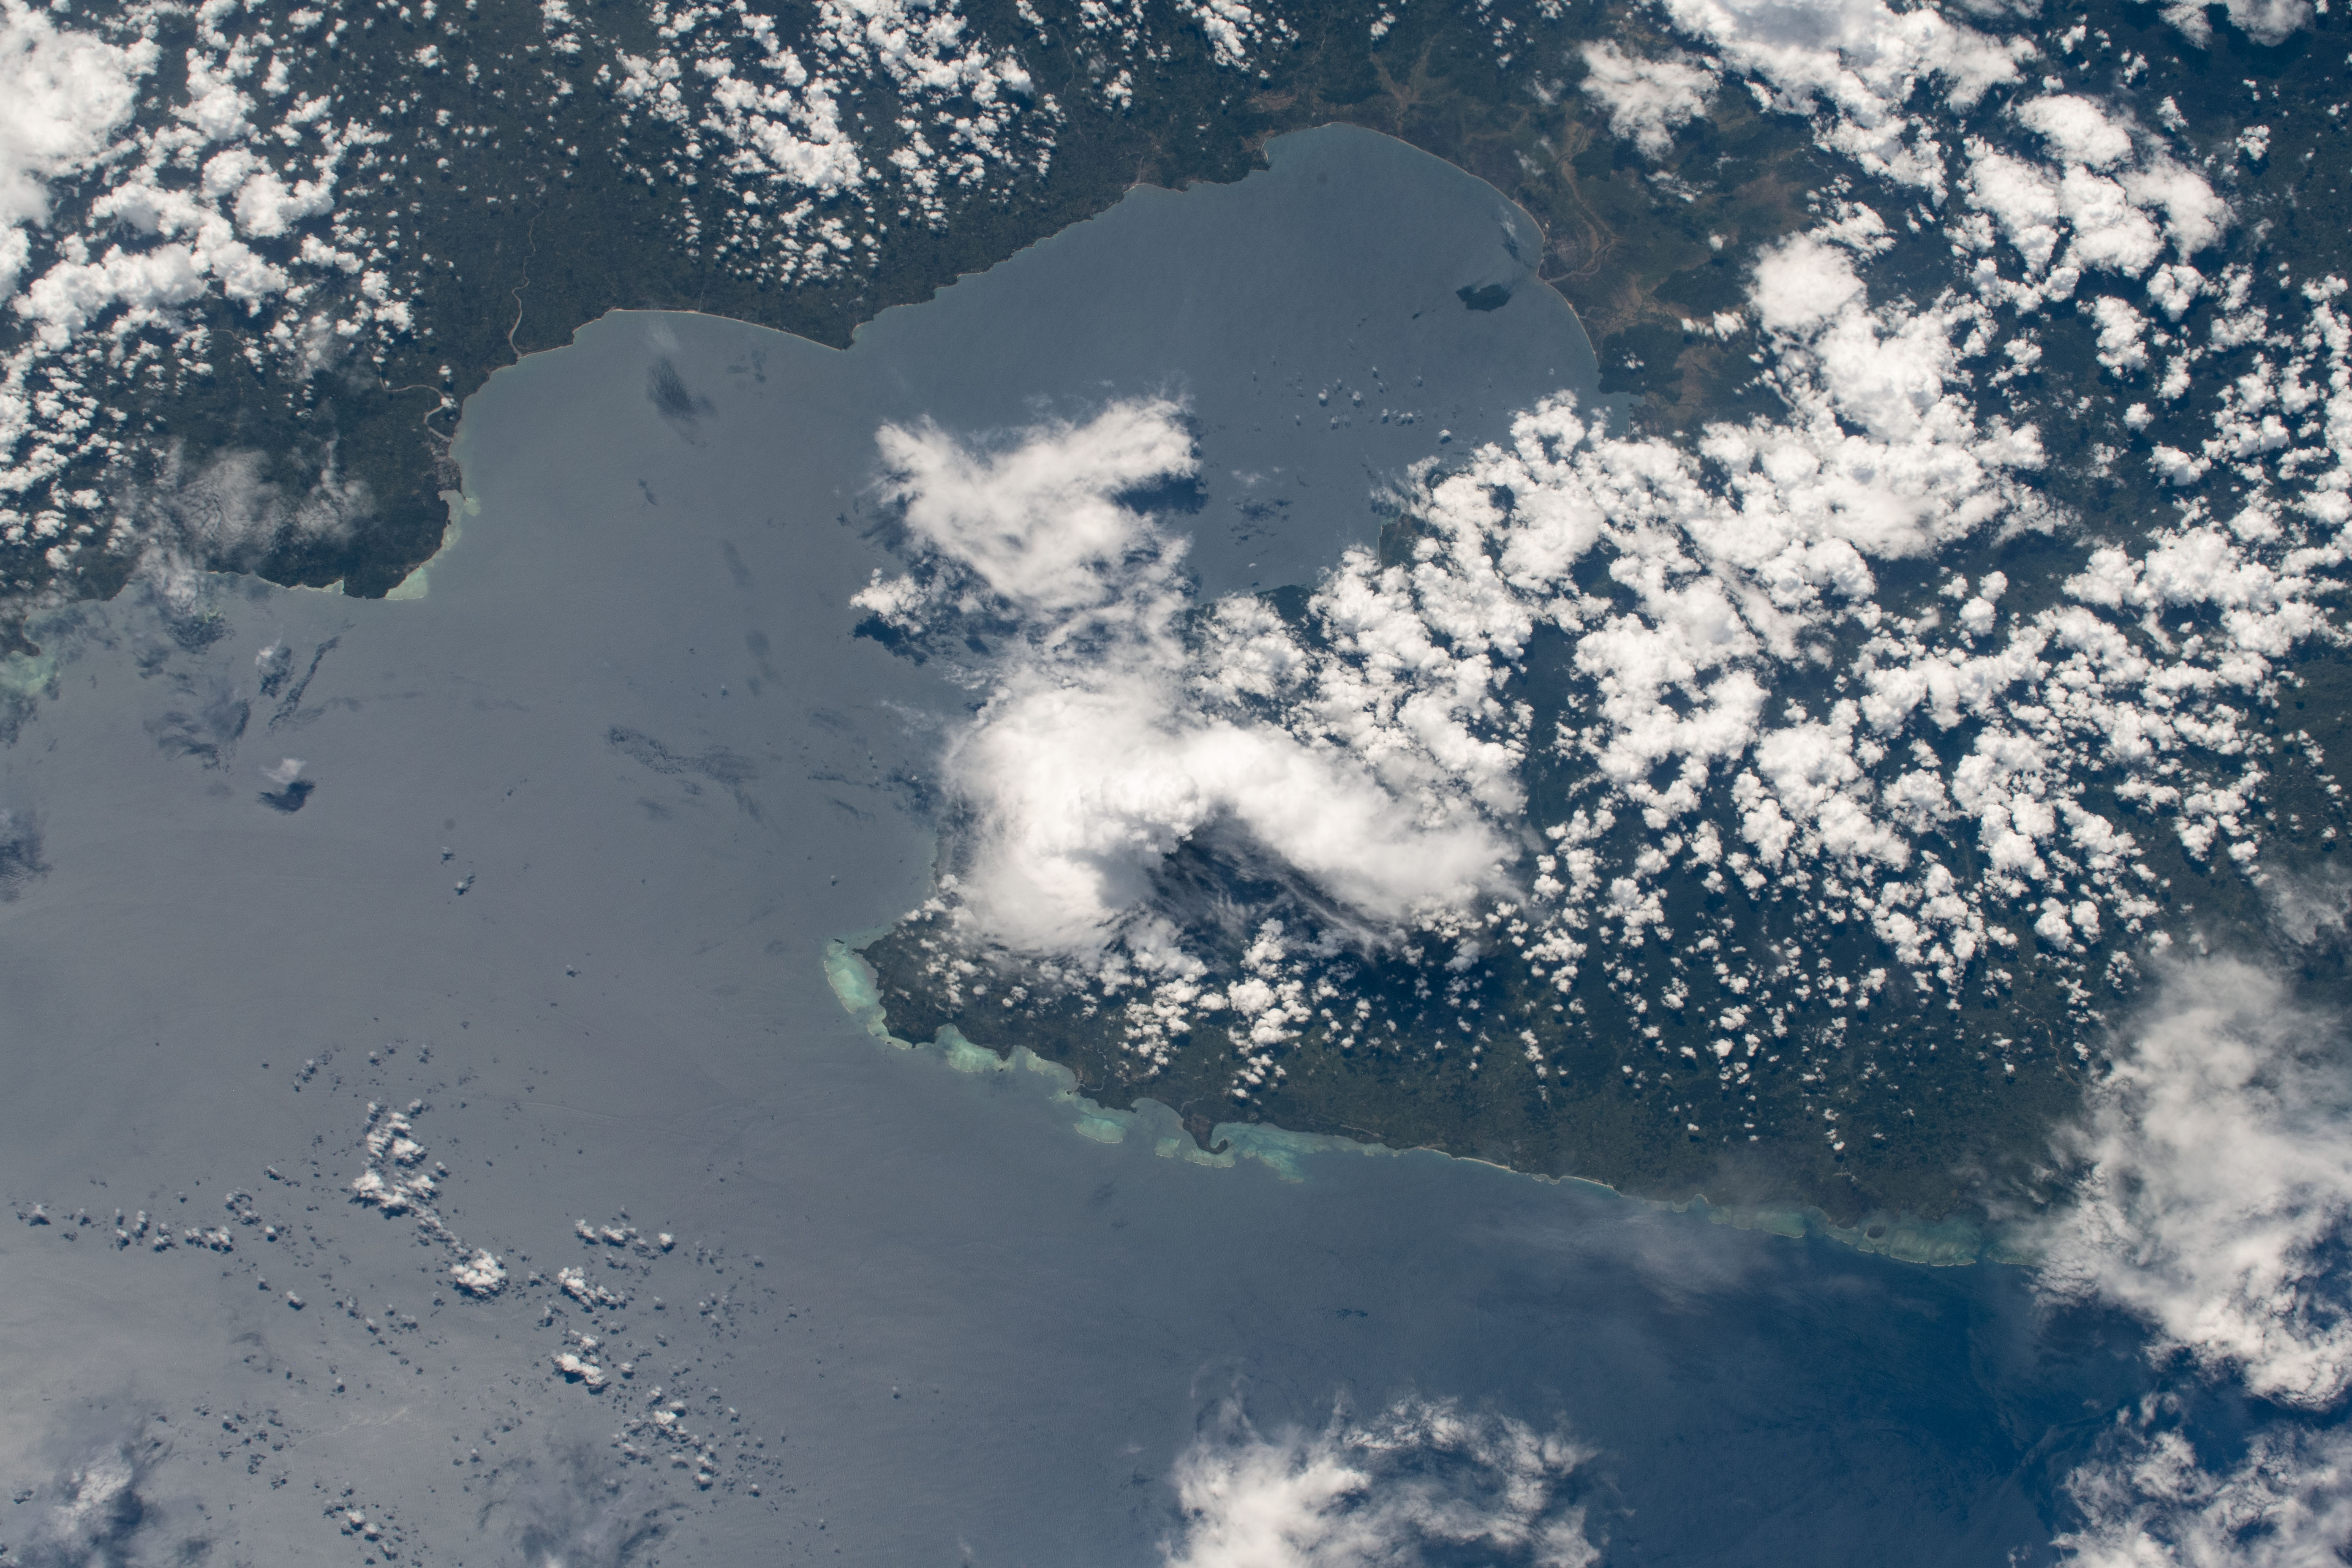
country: MADAGASCAR
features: HELODRANO ANTONGILA BAY, MASOLOA NATIONAL PARK
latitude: -15.7
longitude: 50.0
